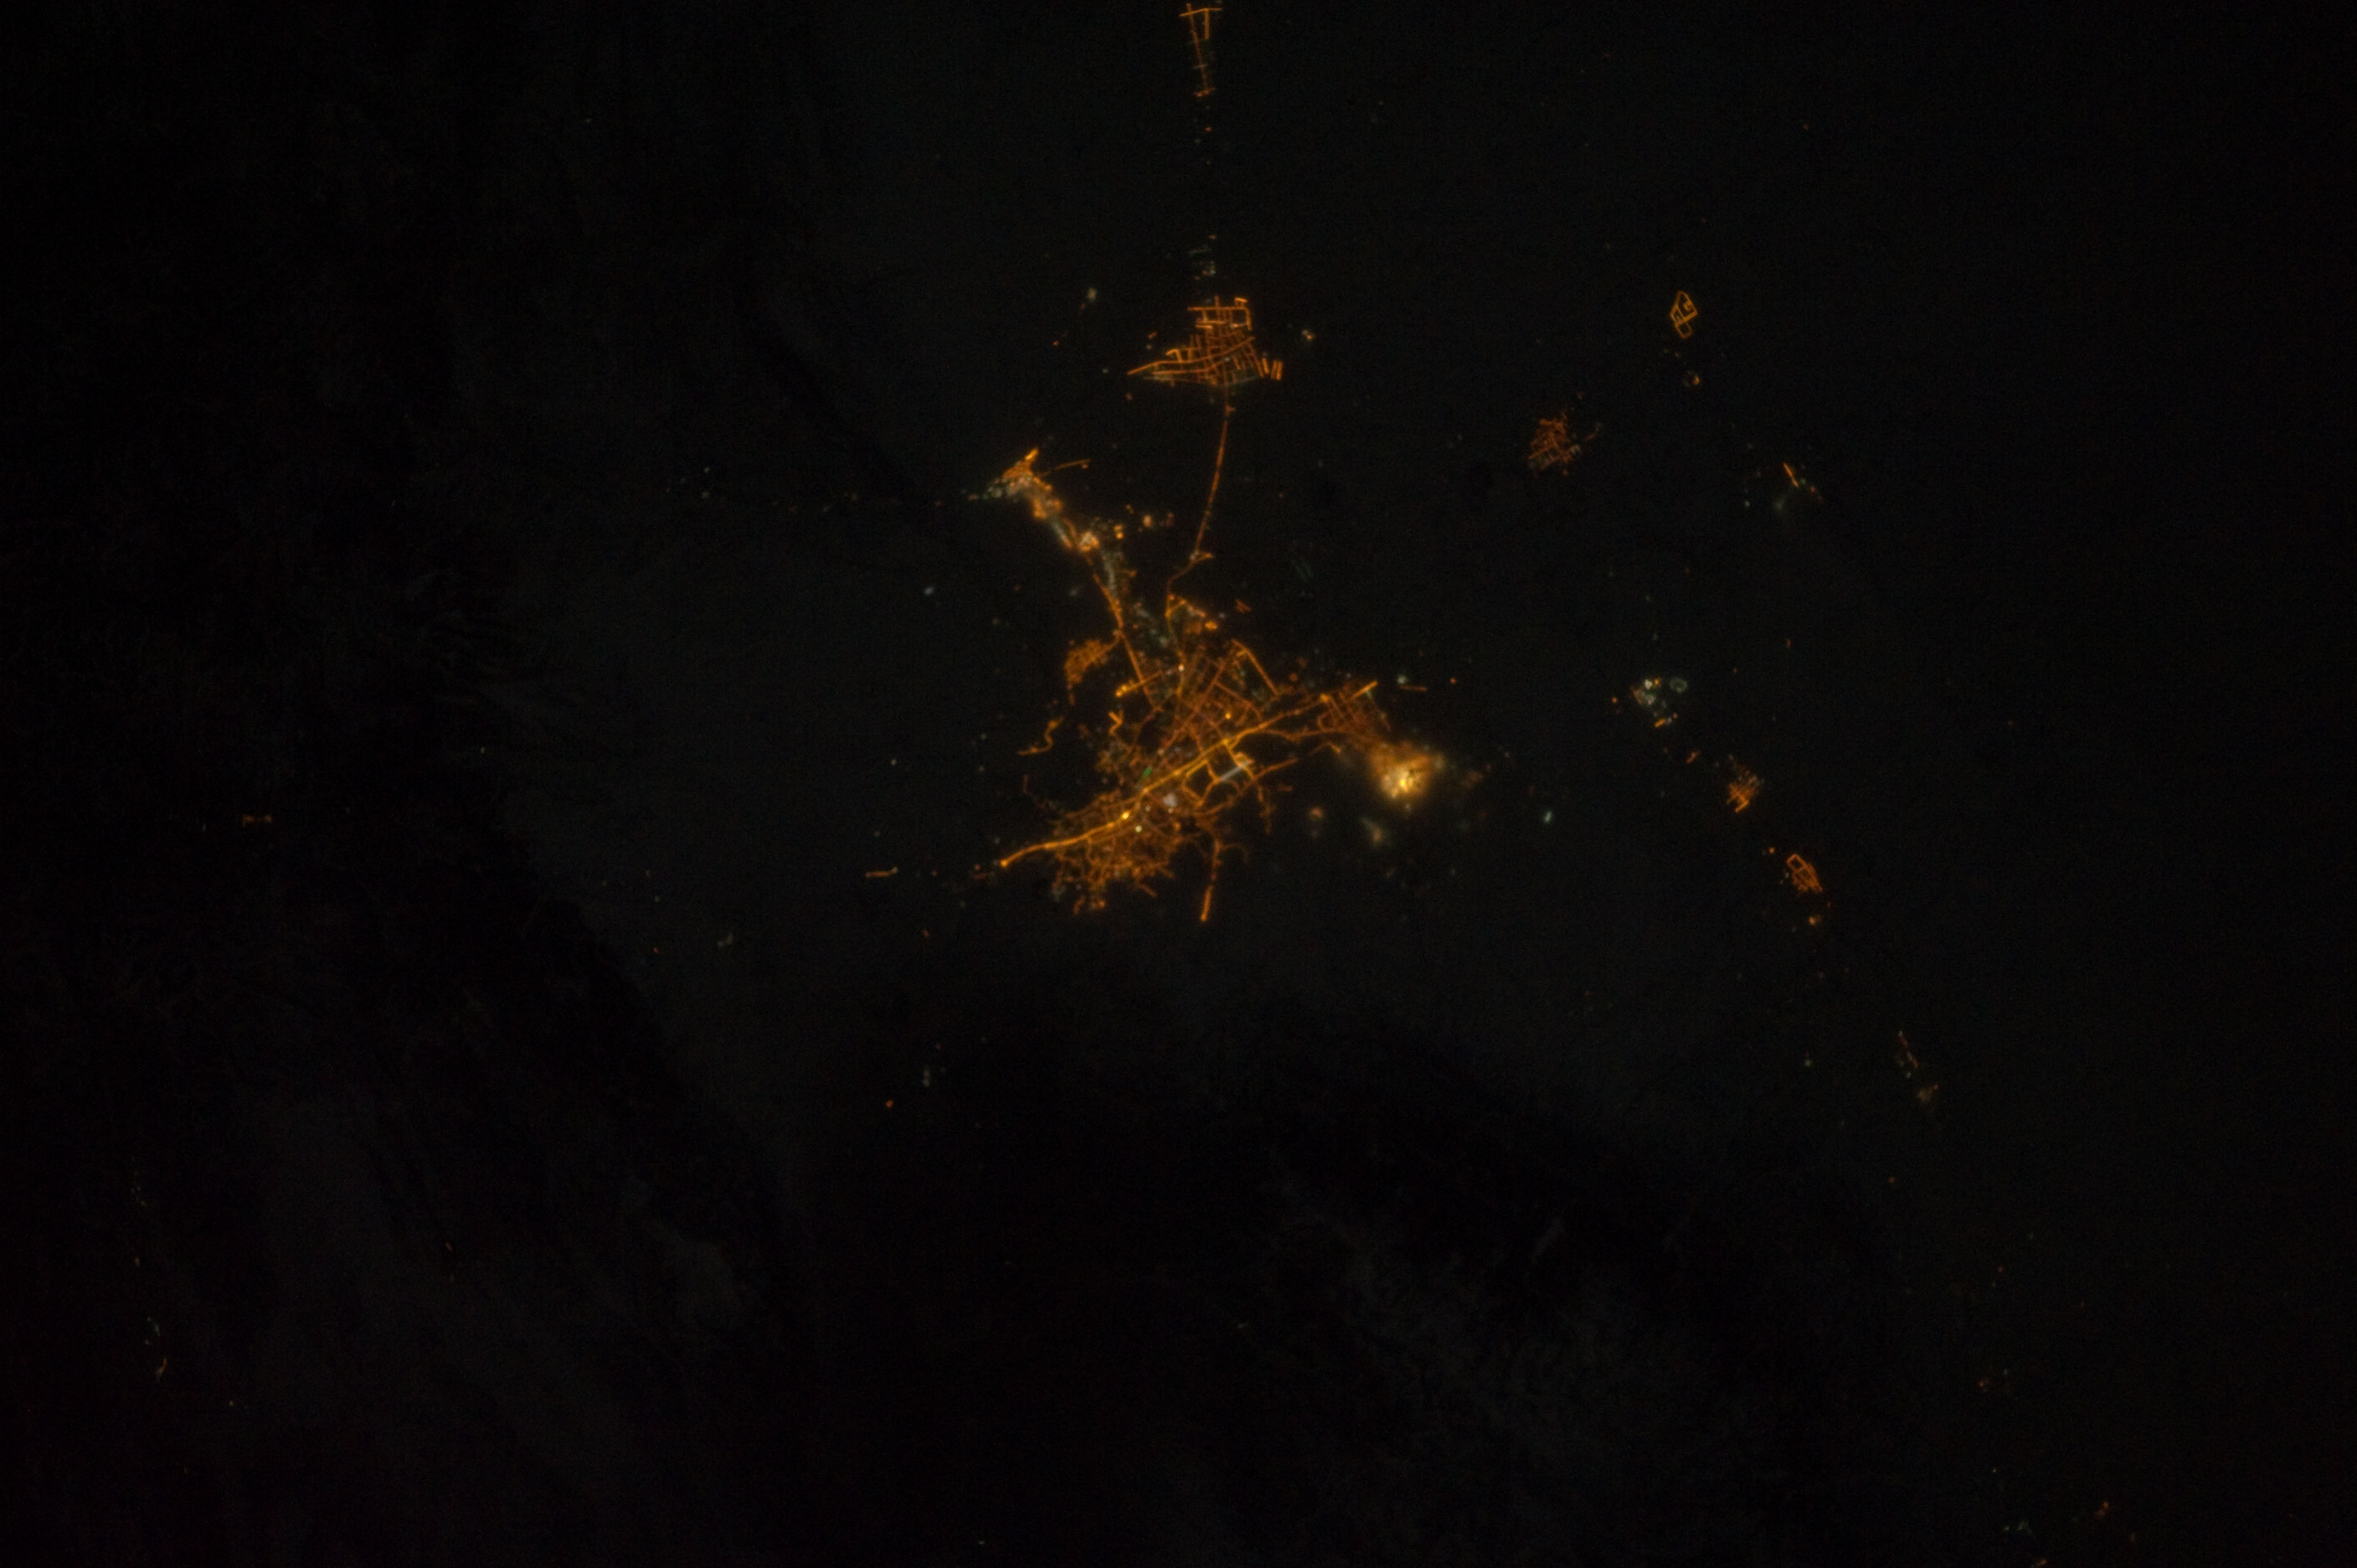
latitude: 43.9
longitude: 87.5
